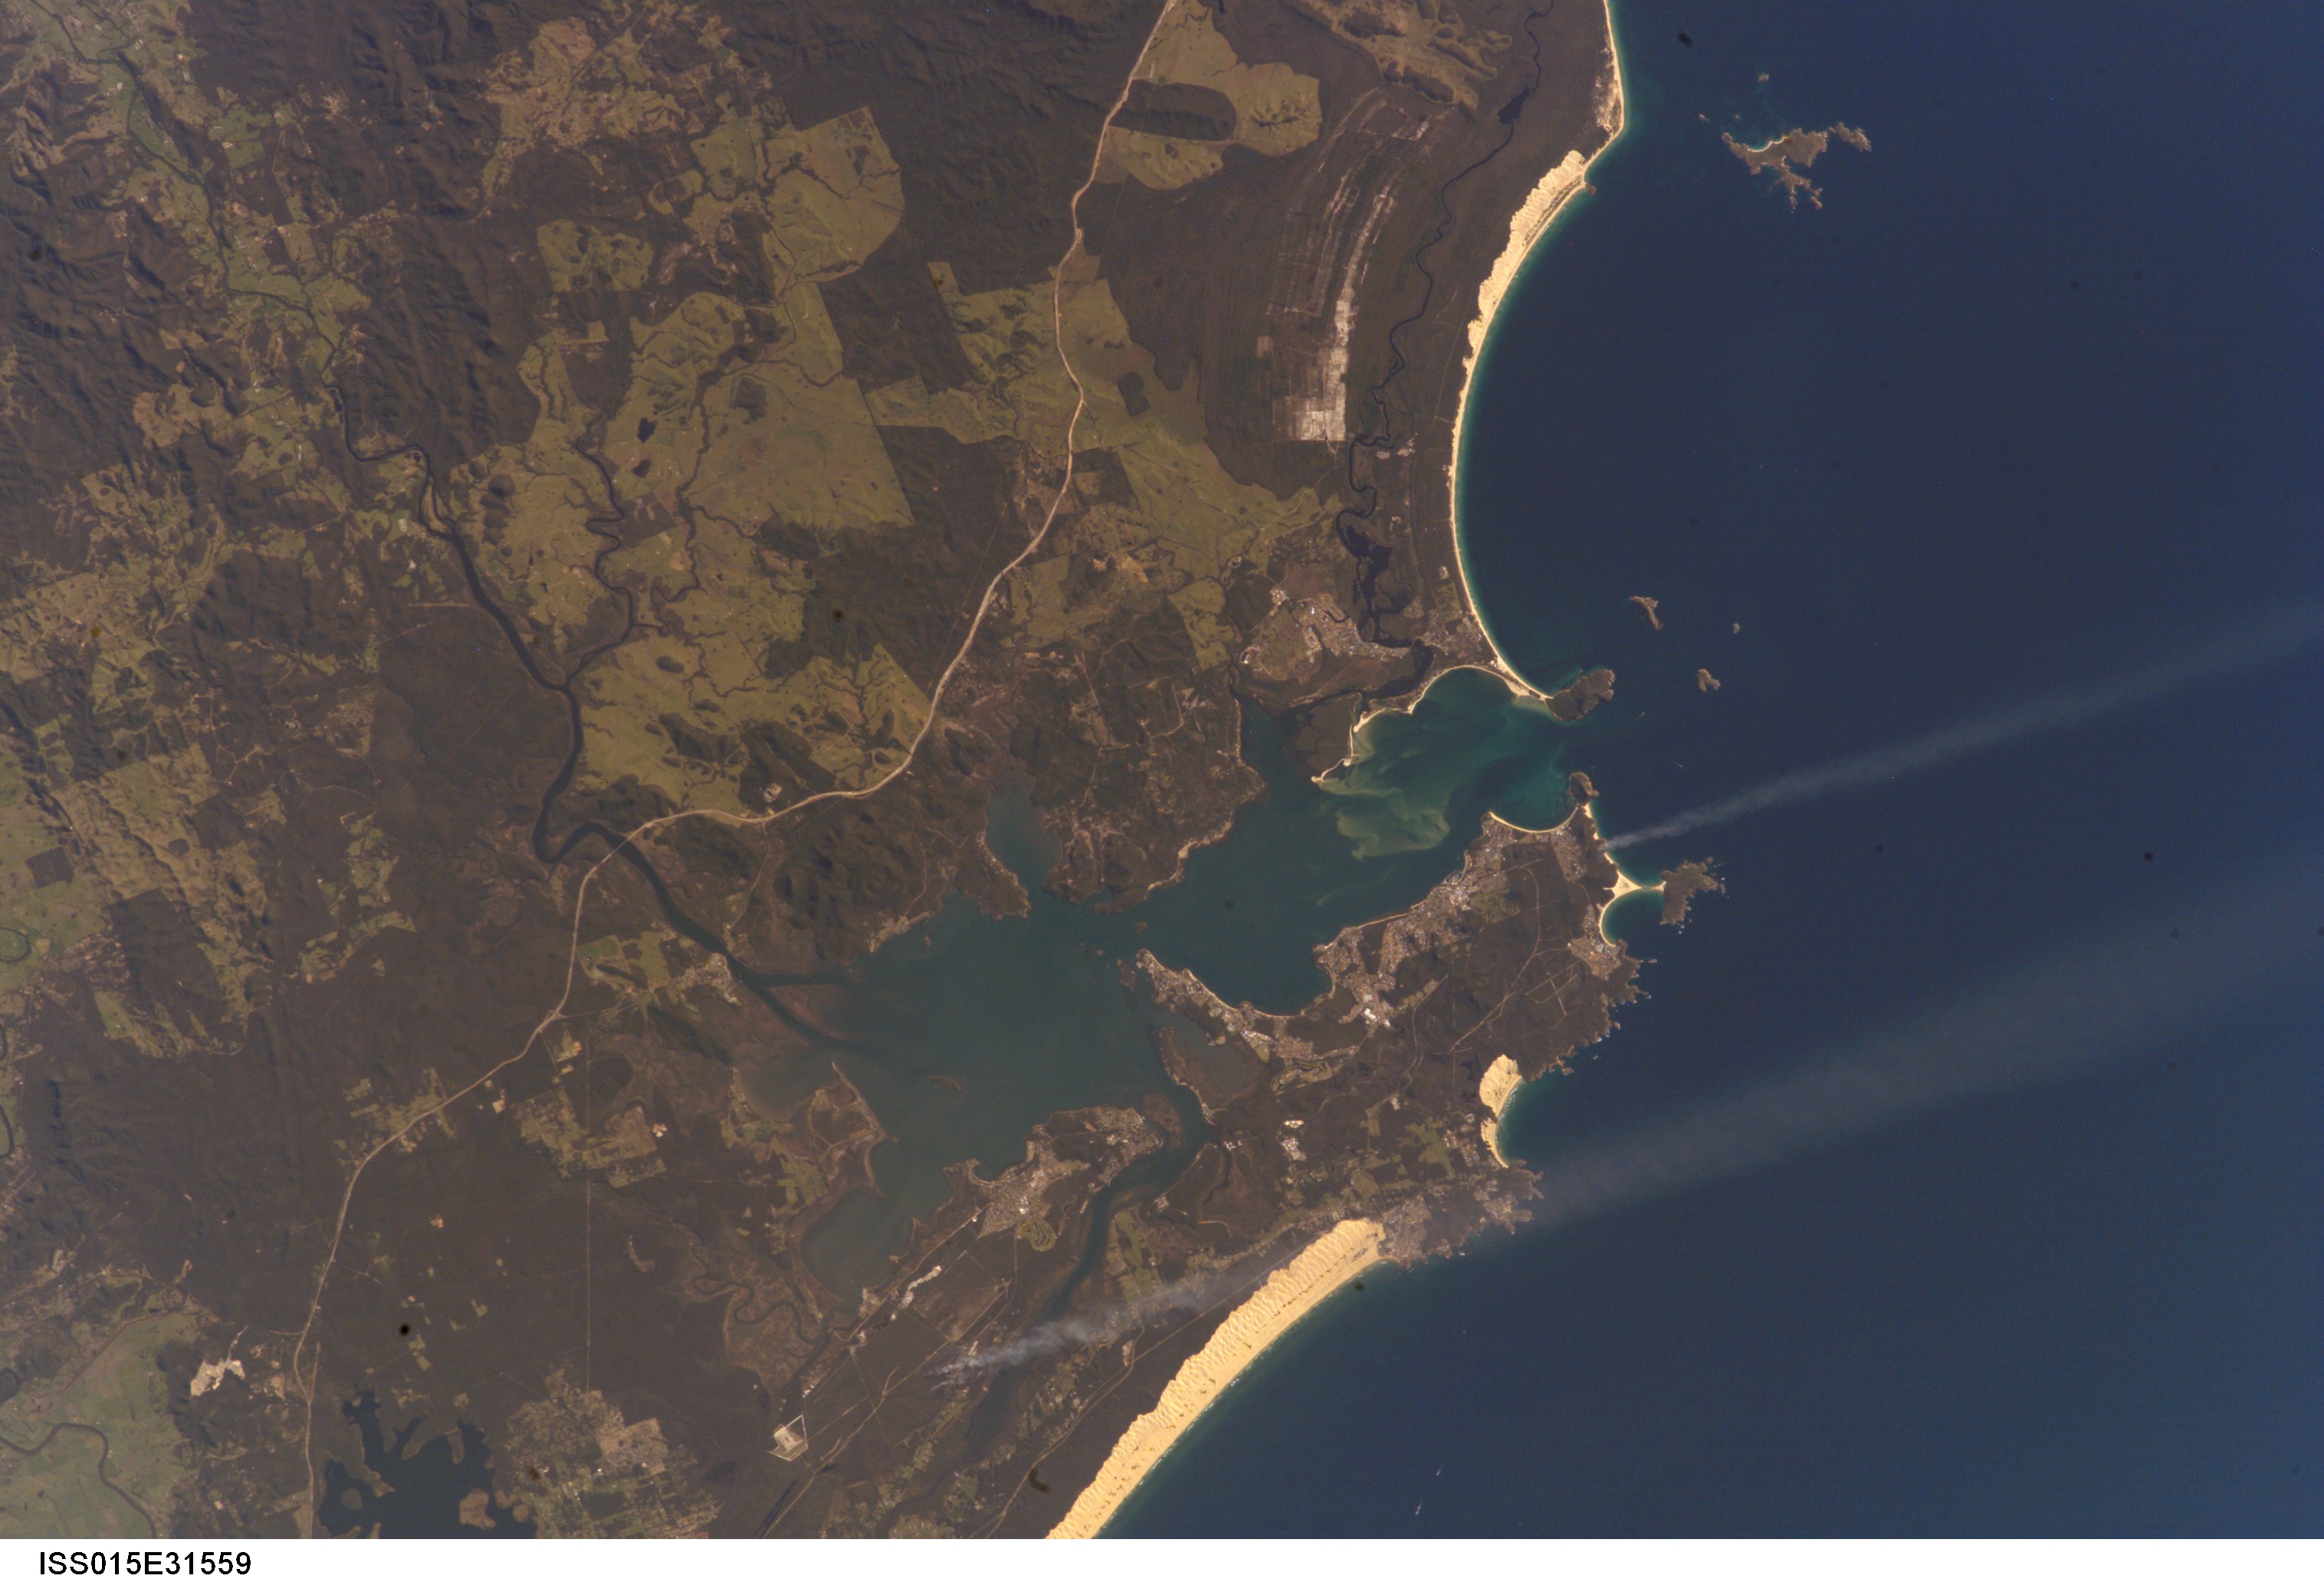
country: AUSTRALIA-NSW
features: NELSON BAY, KARIAH, HAWKS NEST
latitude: -32.5
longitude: 152.0
